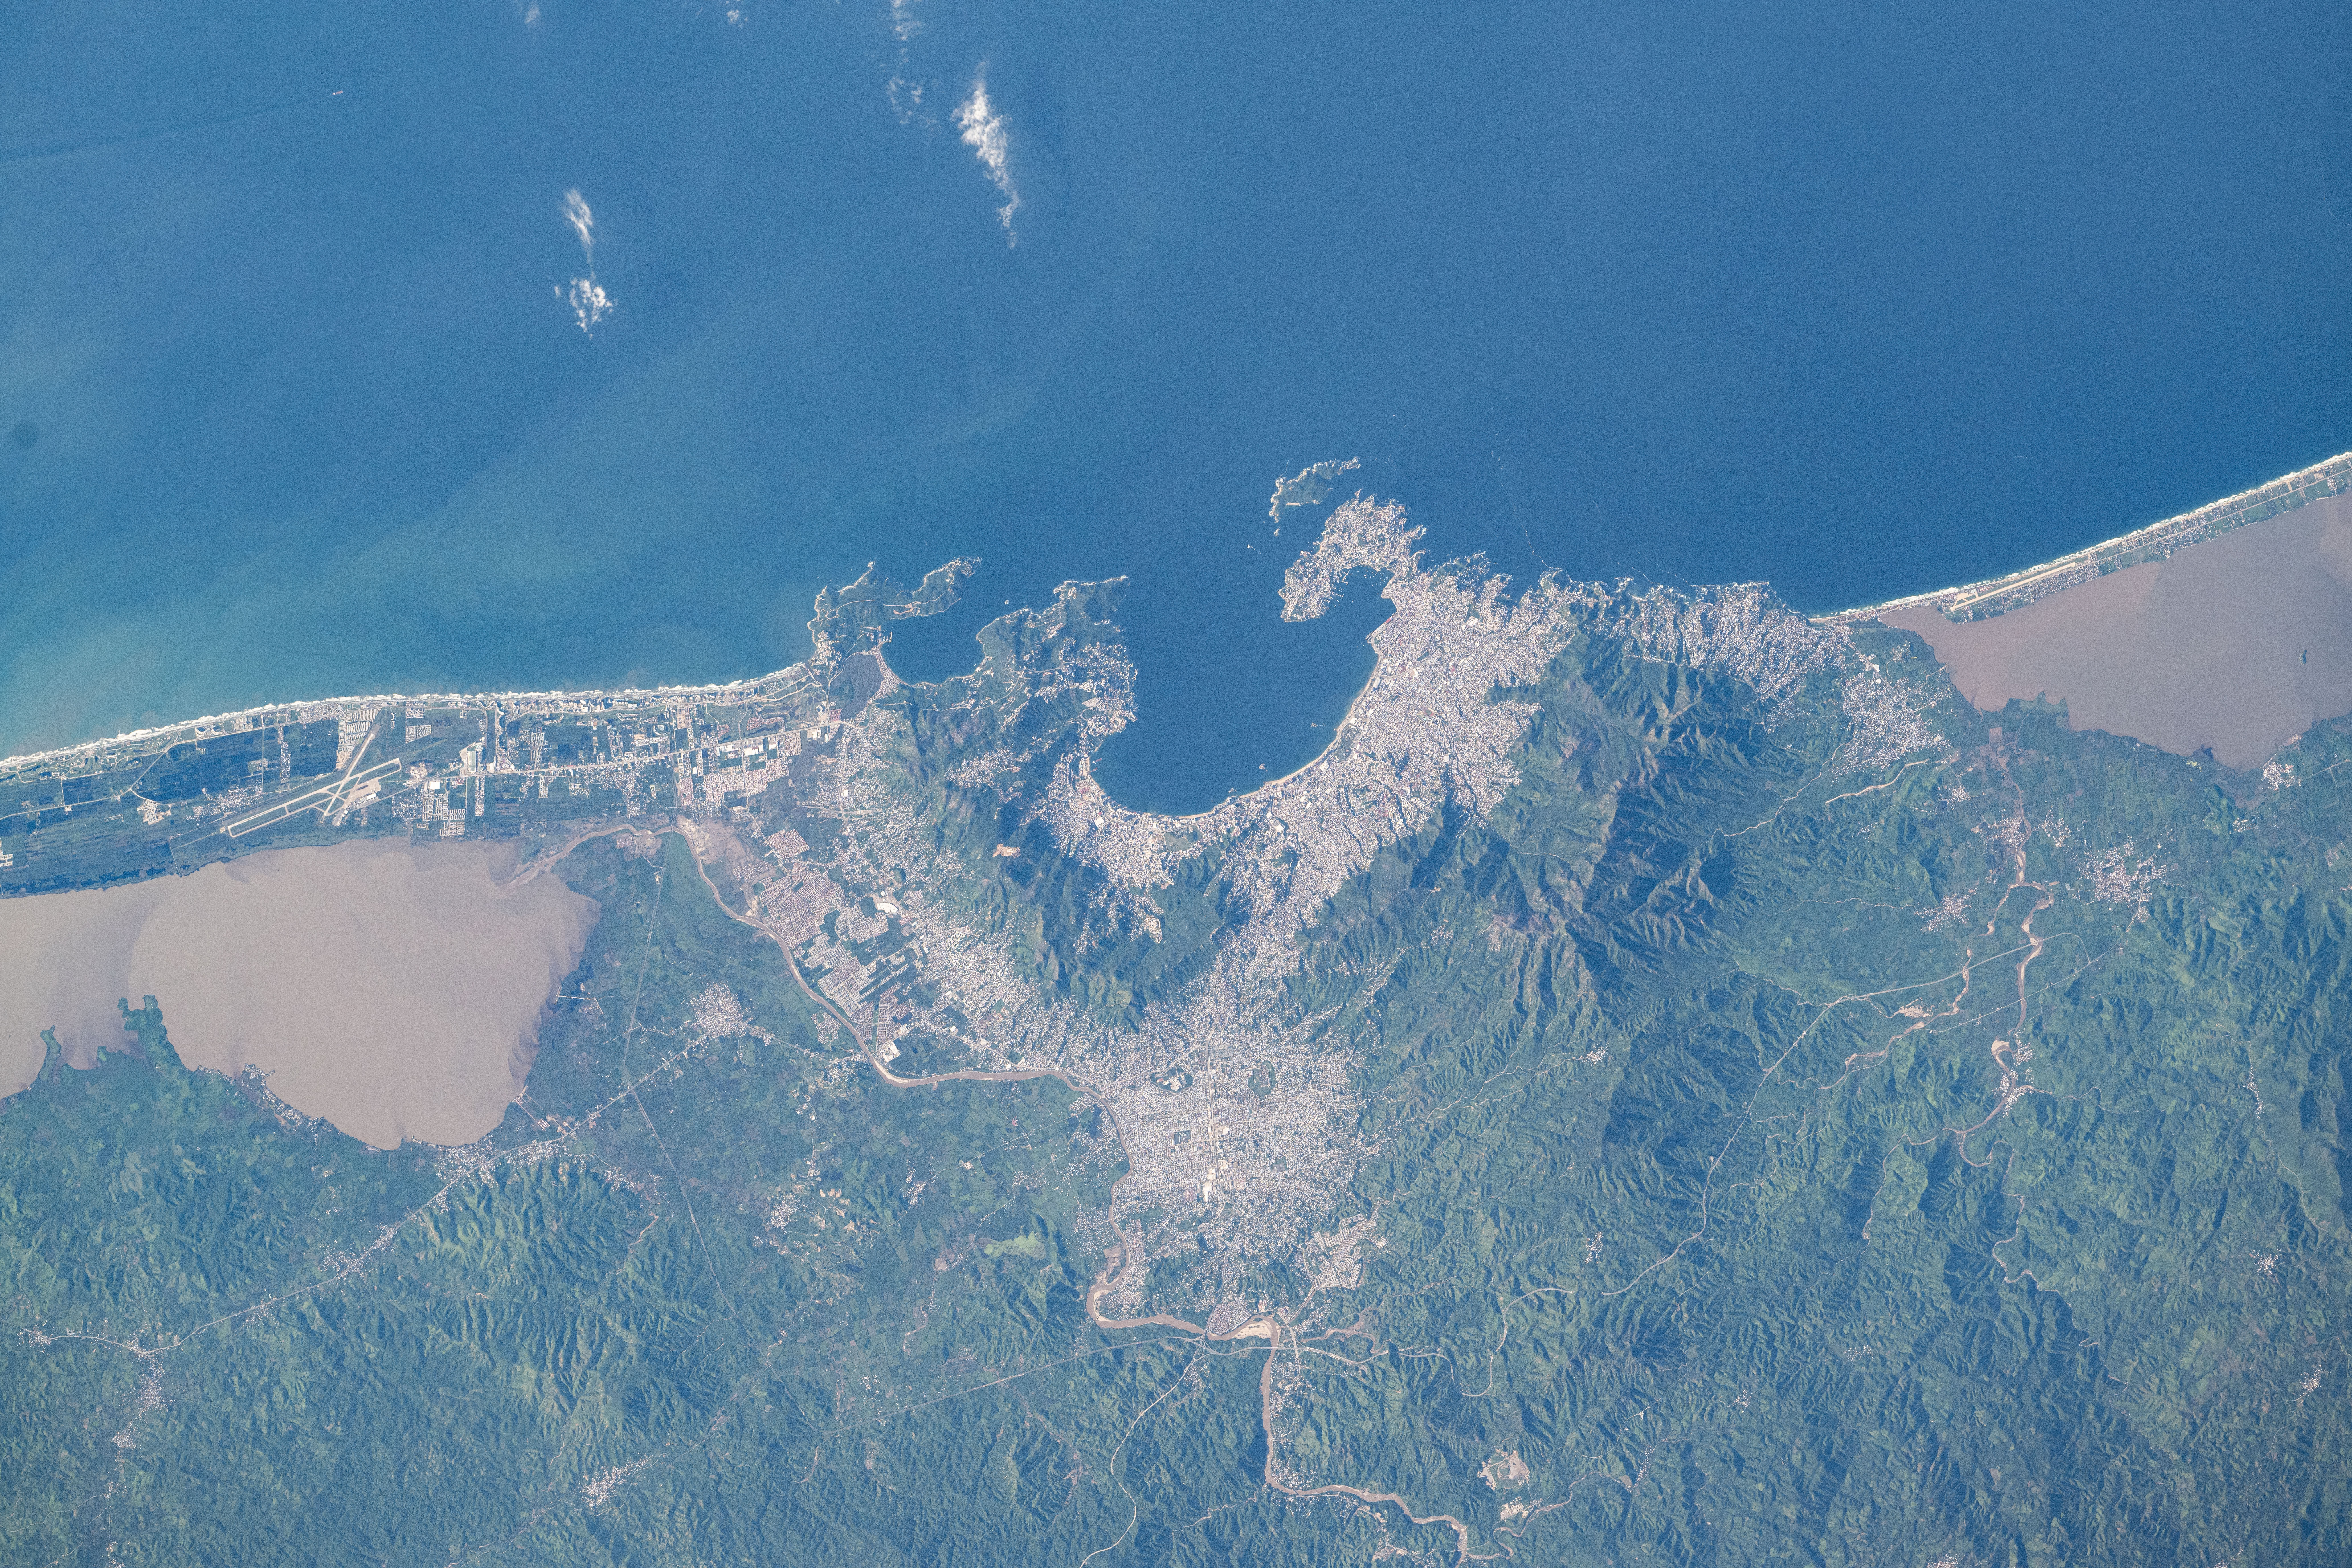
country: MEXICO
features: ACAPULCO, ACAPULCO BAY, LAGUNA DE TRES PALOS, LAGUNA DE COYUCA
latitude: 16.9
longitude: -99.8
